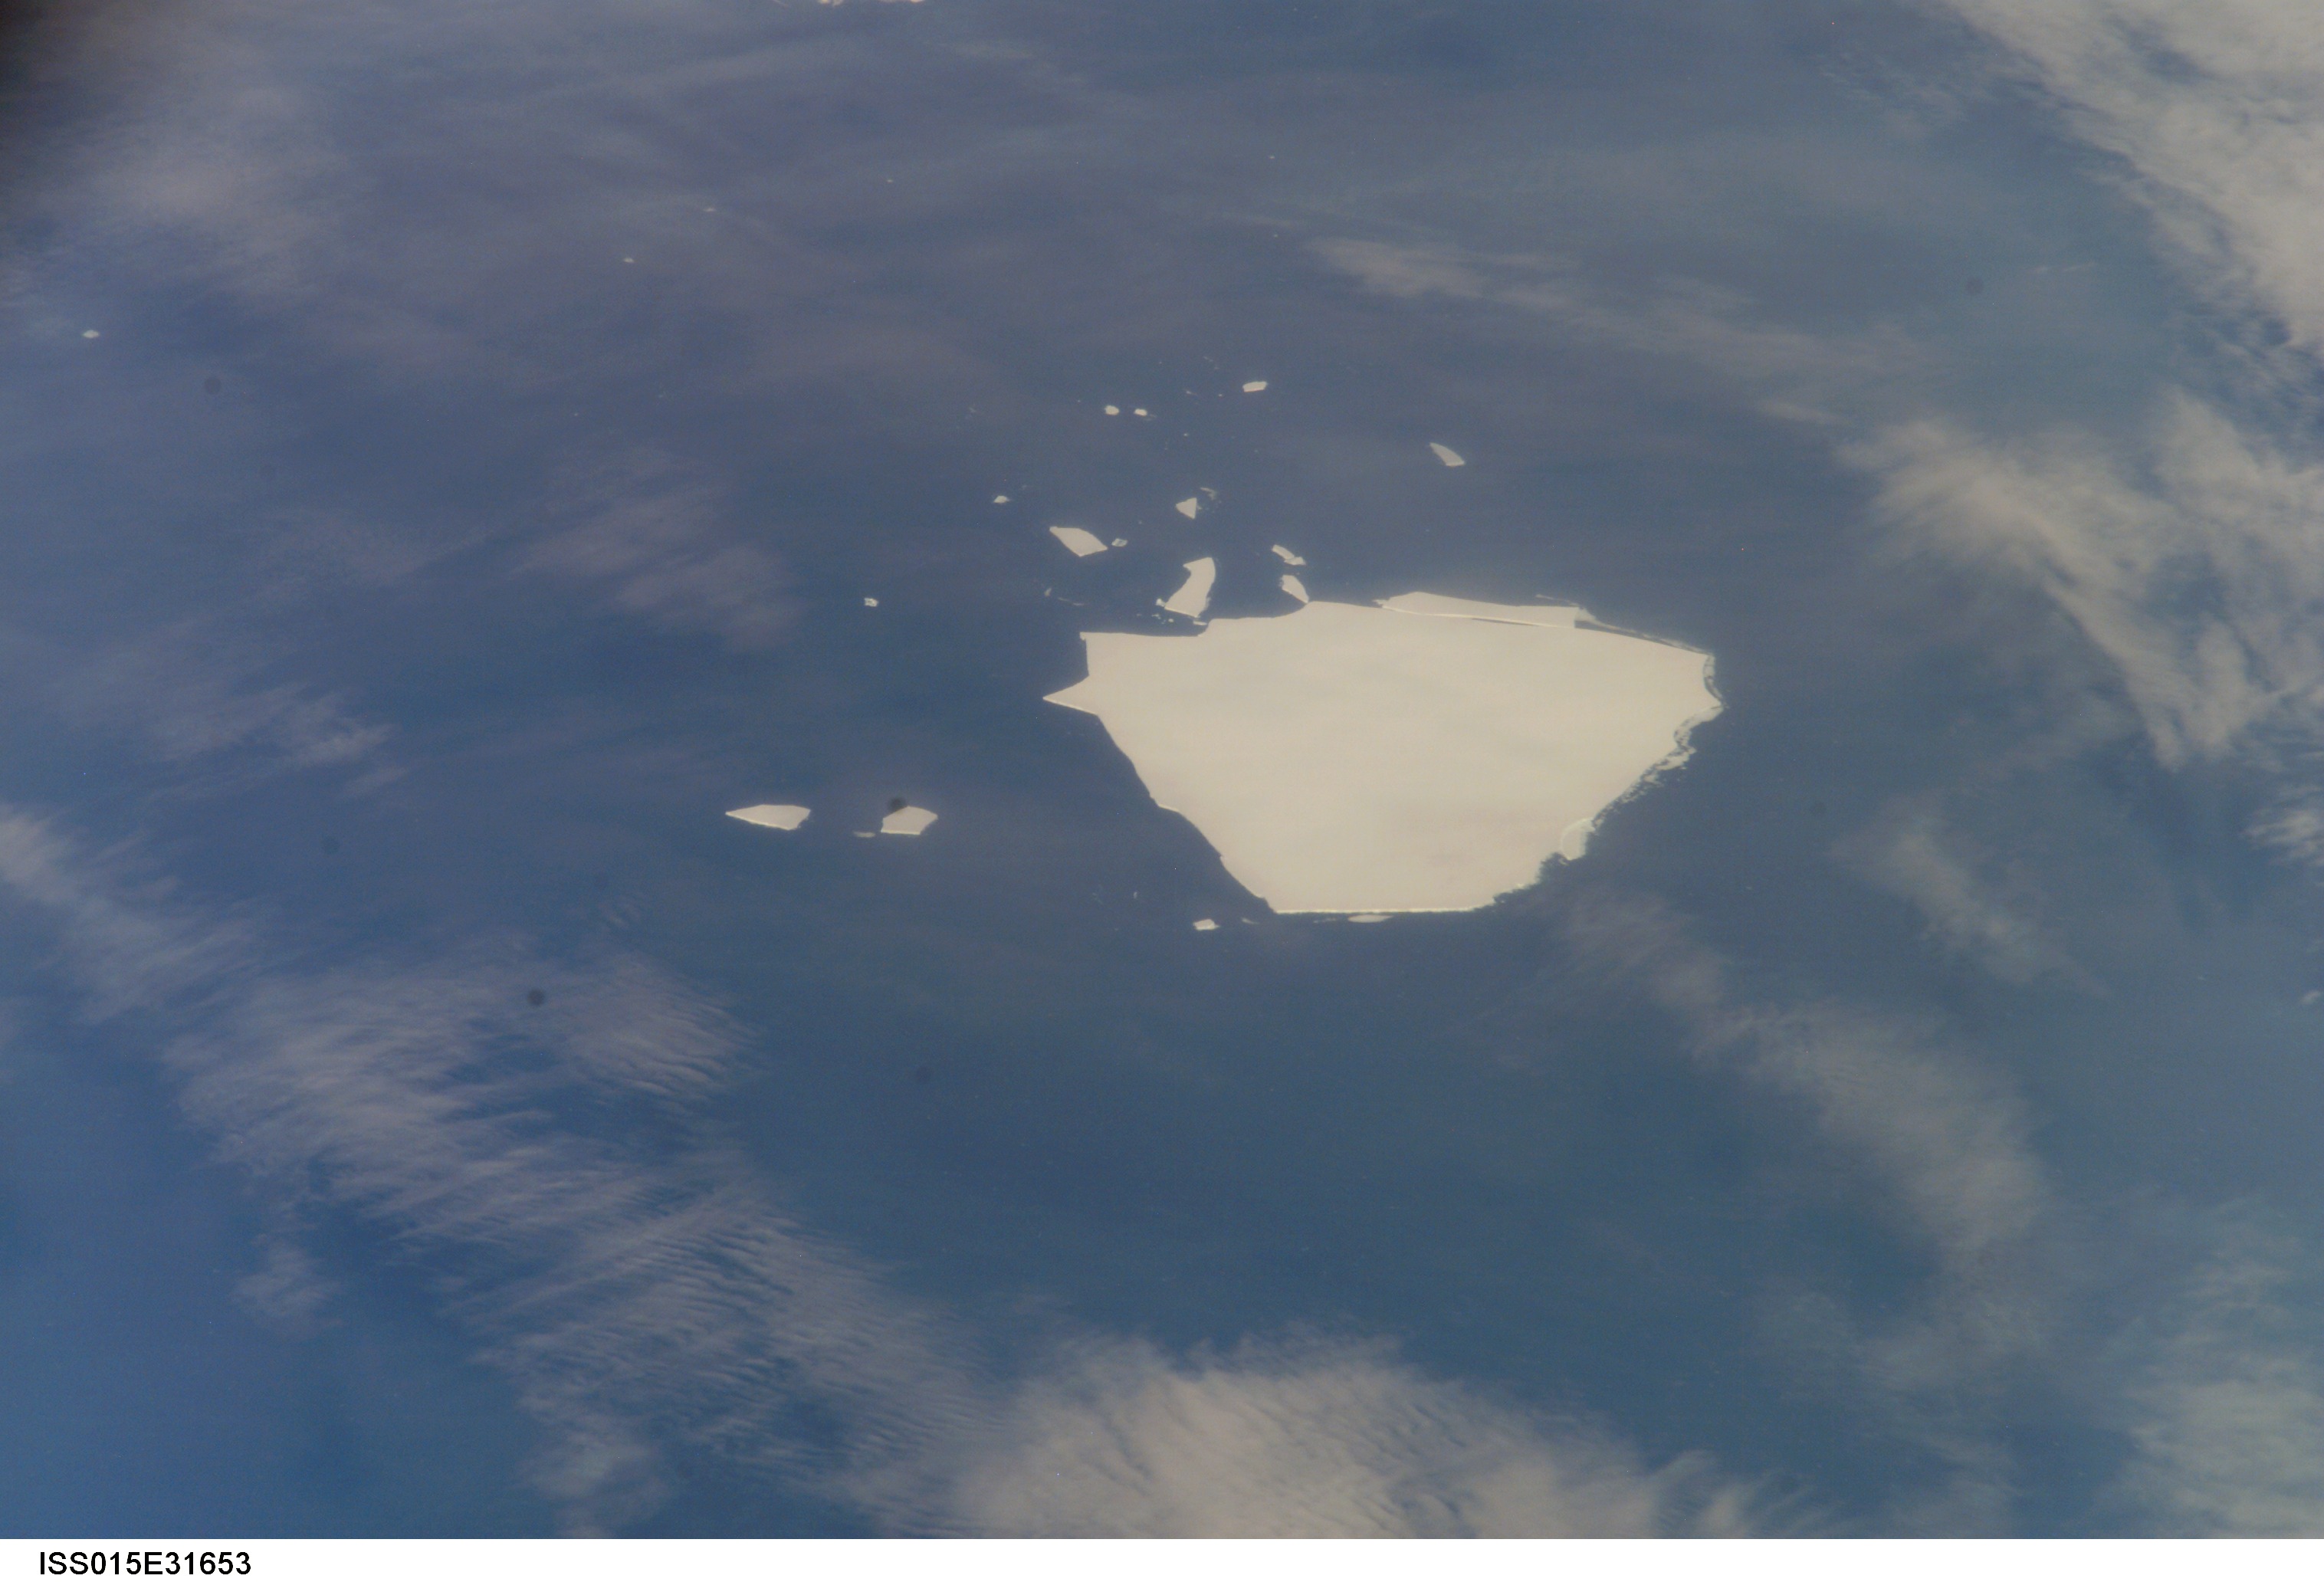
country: ATLANTIC OCEAN
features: LARGE ICEBERG, FRAGMENTS
